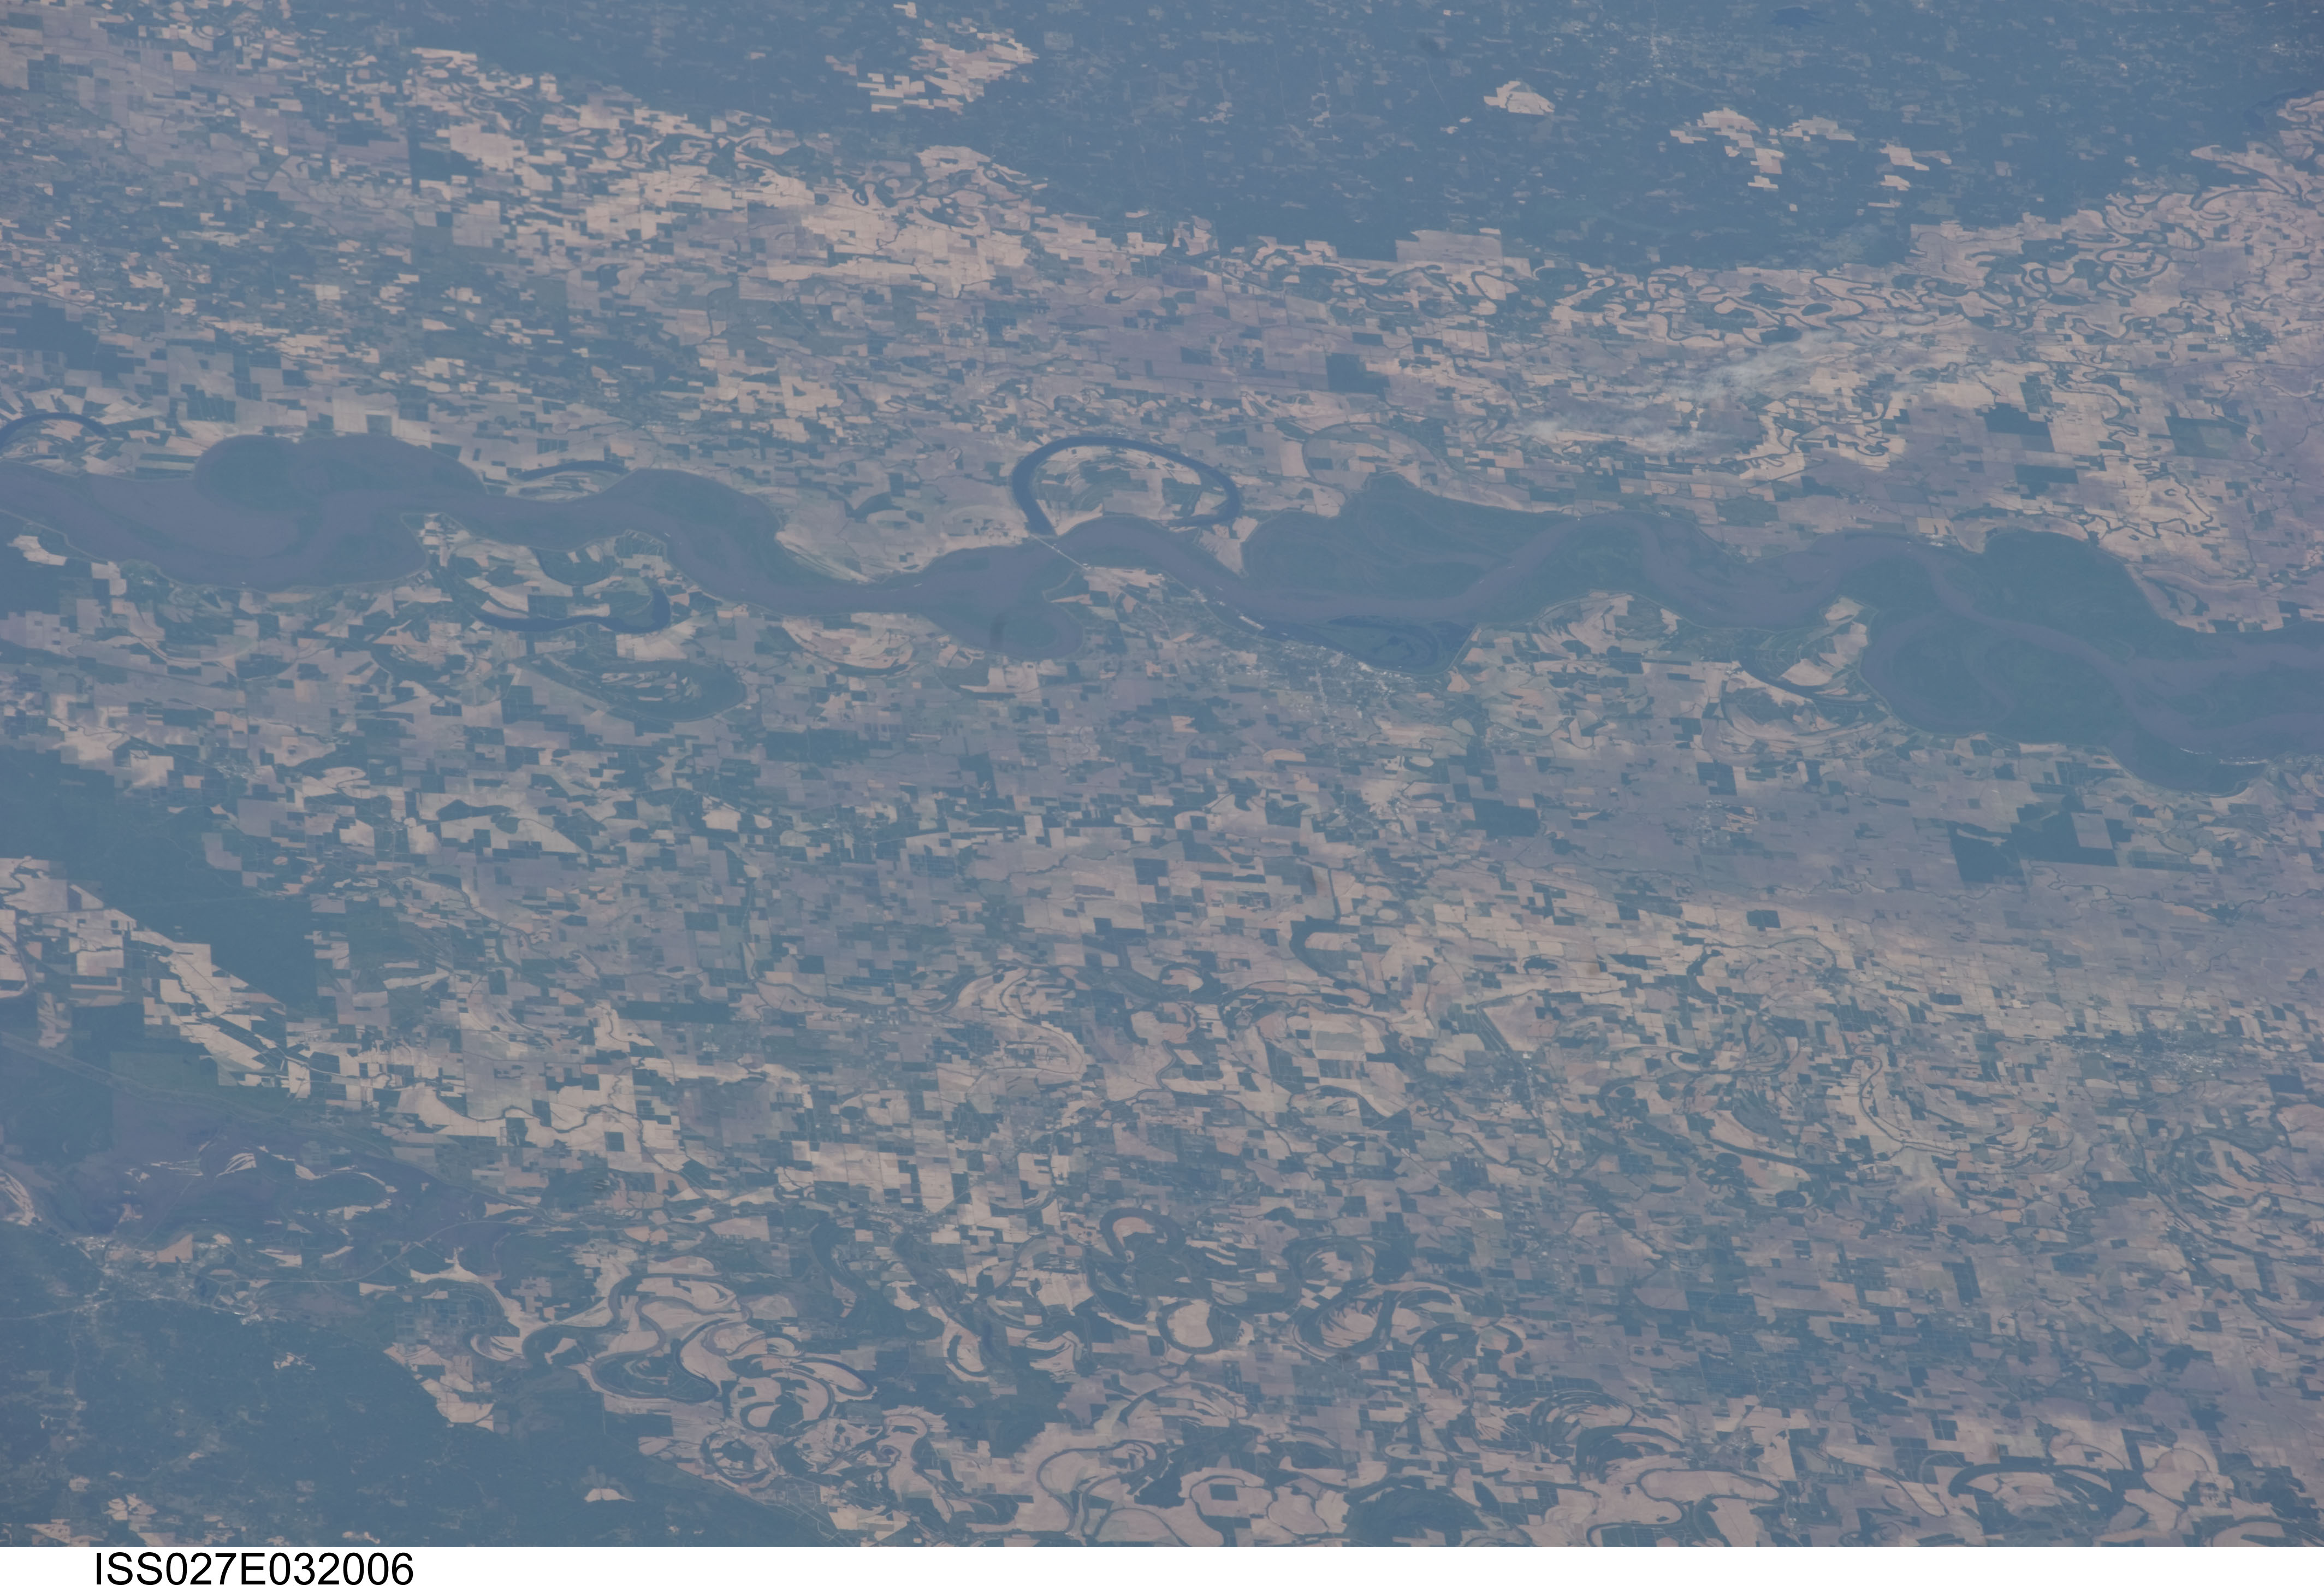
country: USA-MISSISSIPPI
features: MISSISSIPPI RIVER FLOODPLAIN, GREENVILLE AREA, AGR., FOR., L. CHICOT
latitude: 33.4
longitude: -91.0
